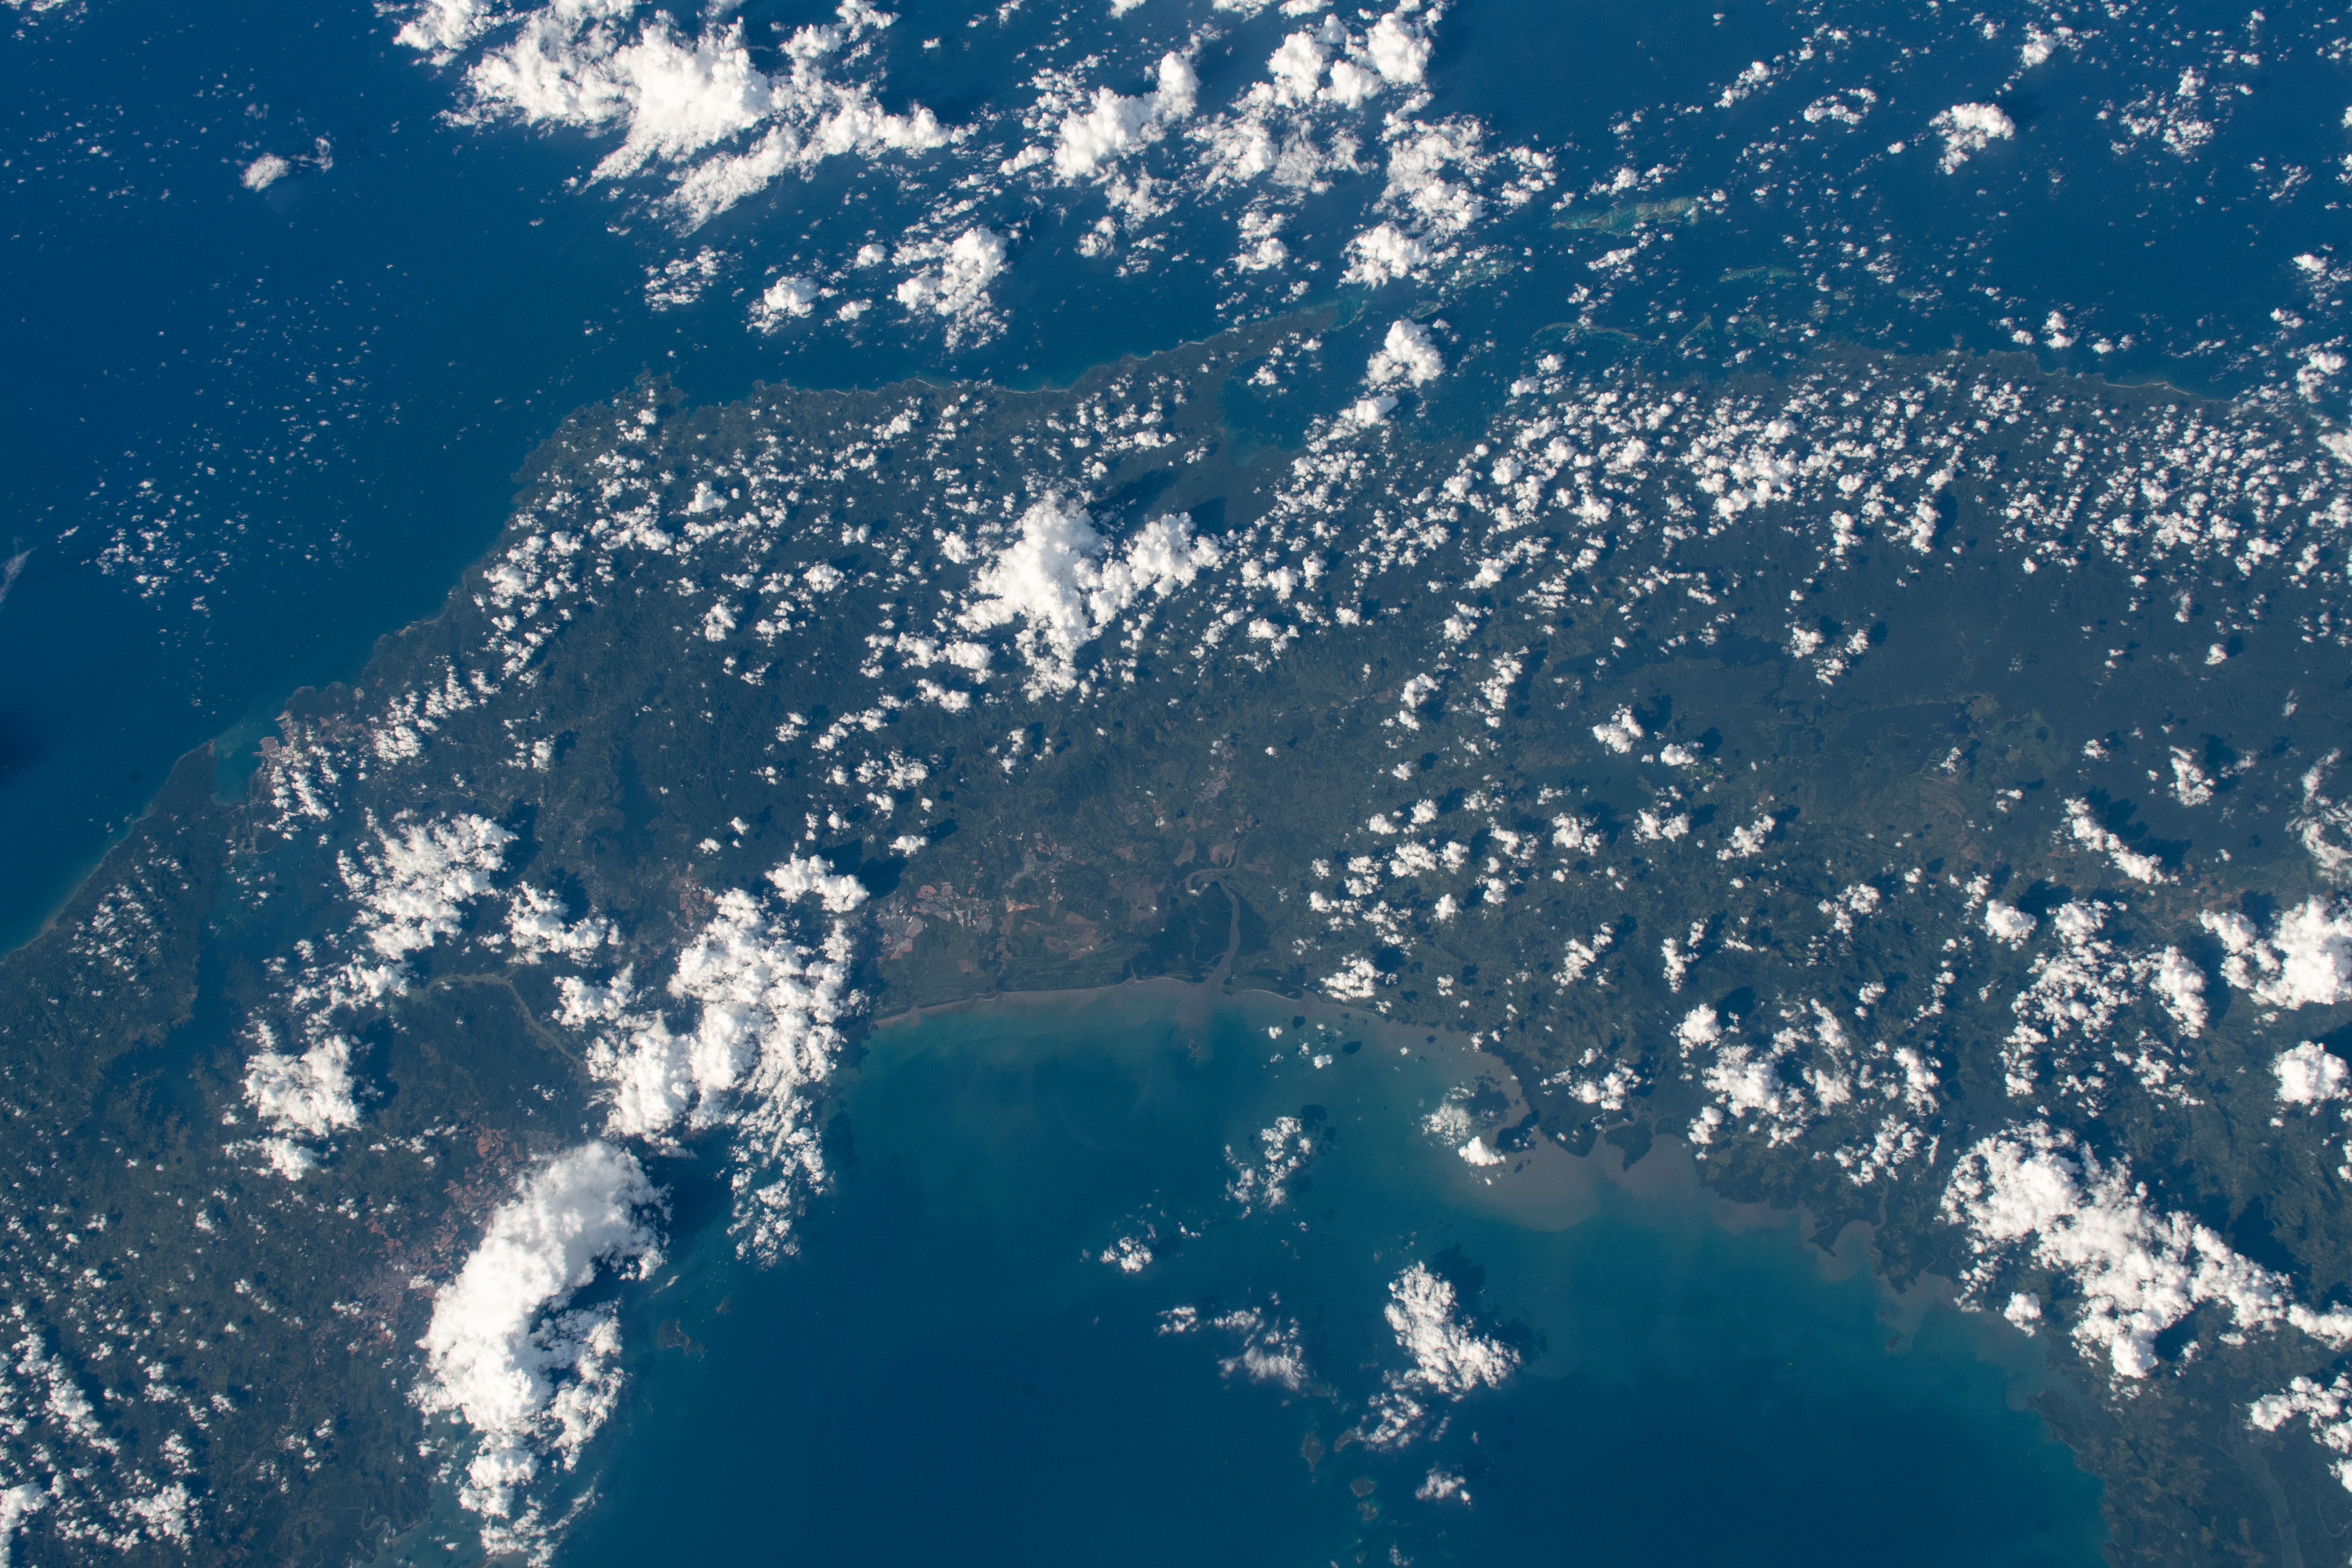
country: PANAMA
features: PANAMA
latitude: 9.0
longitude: -79.0
